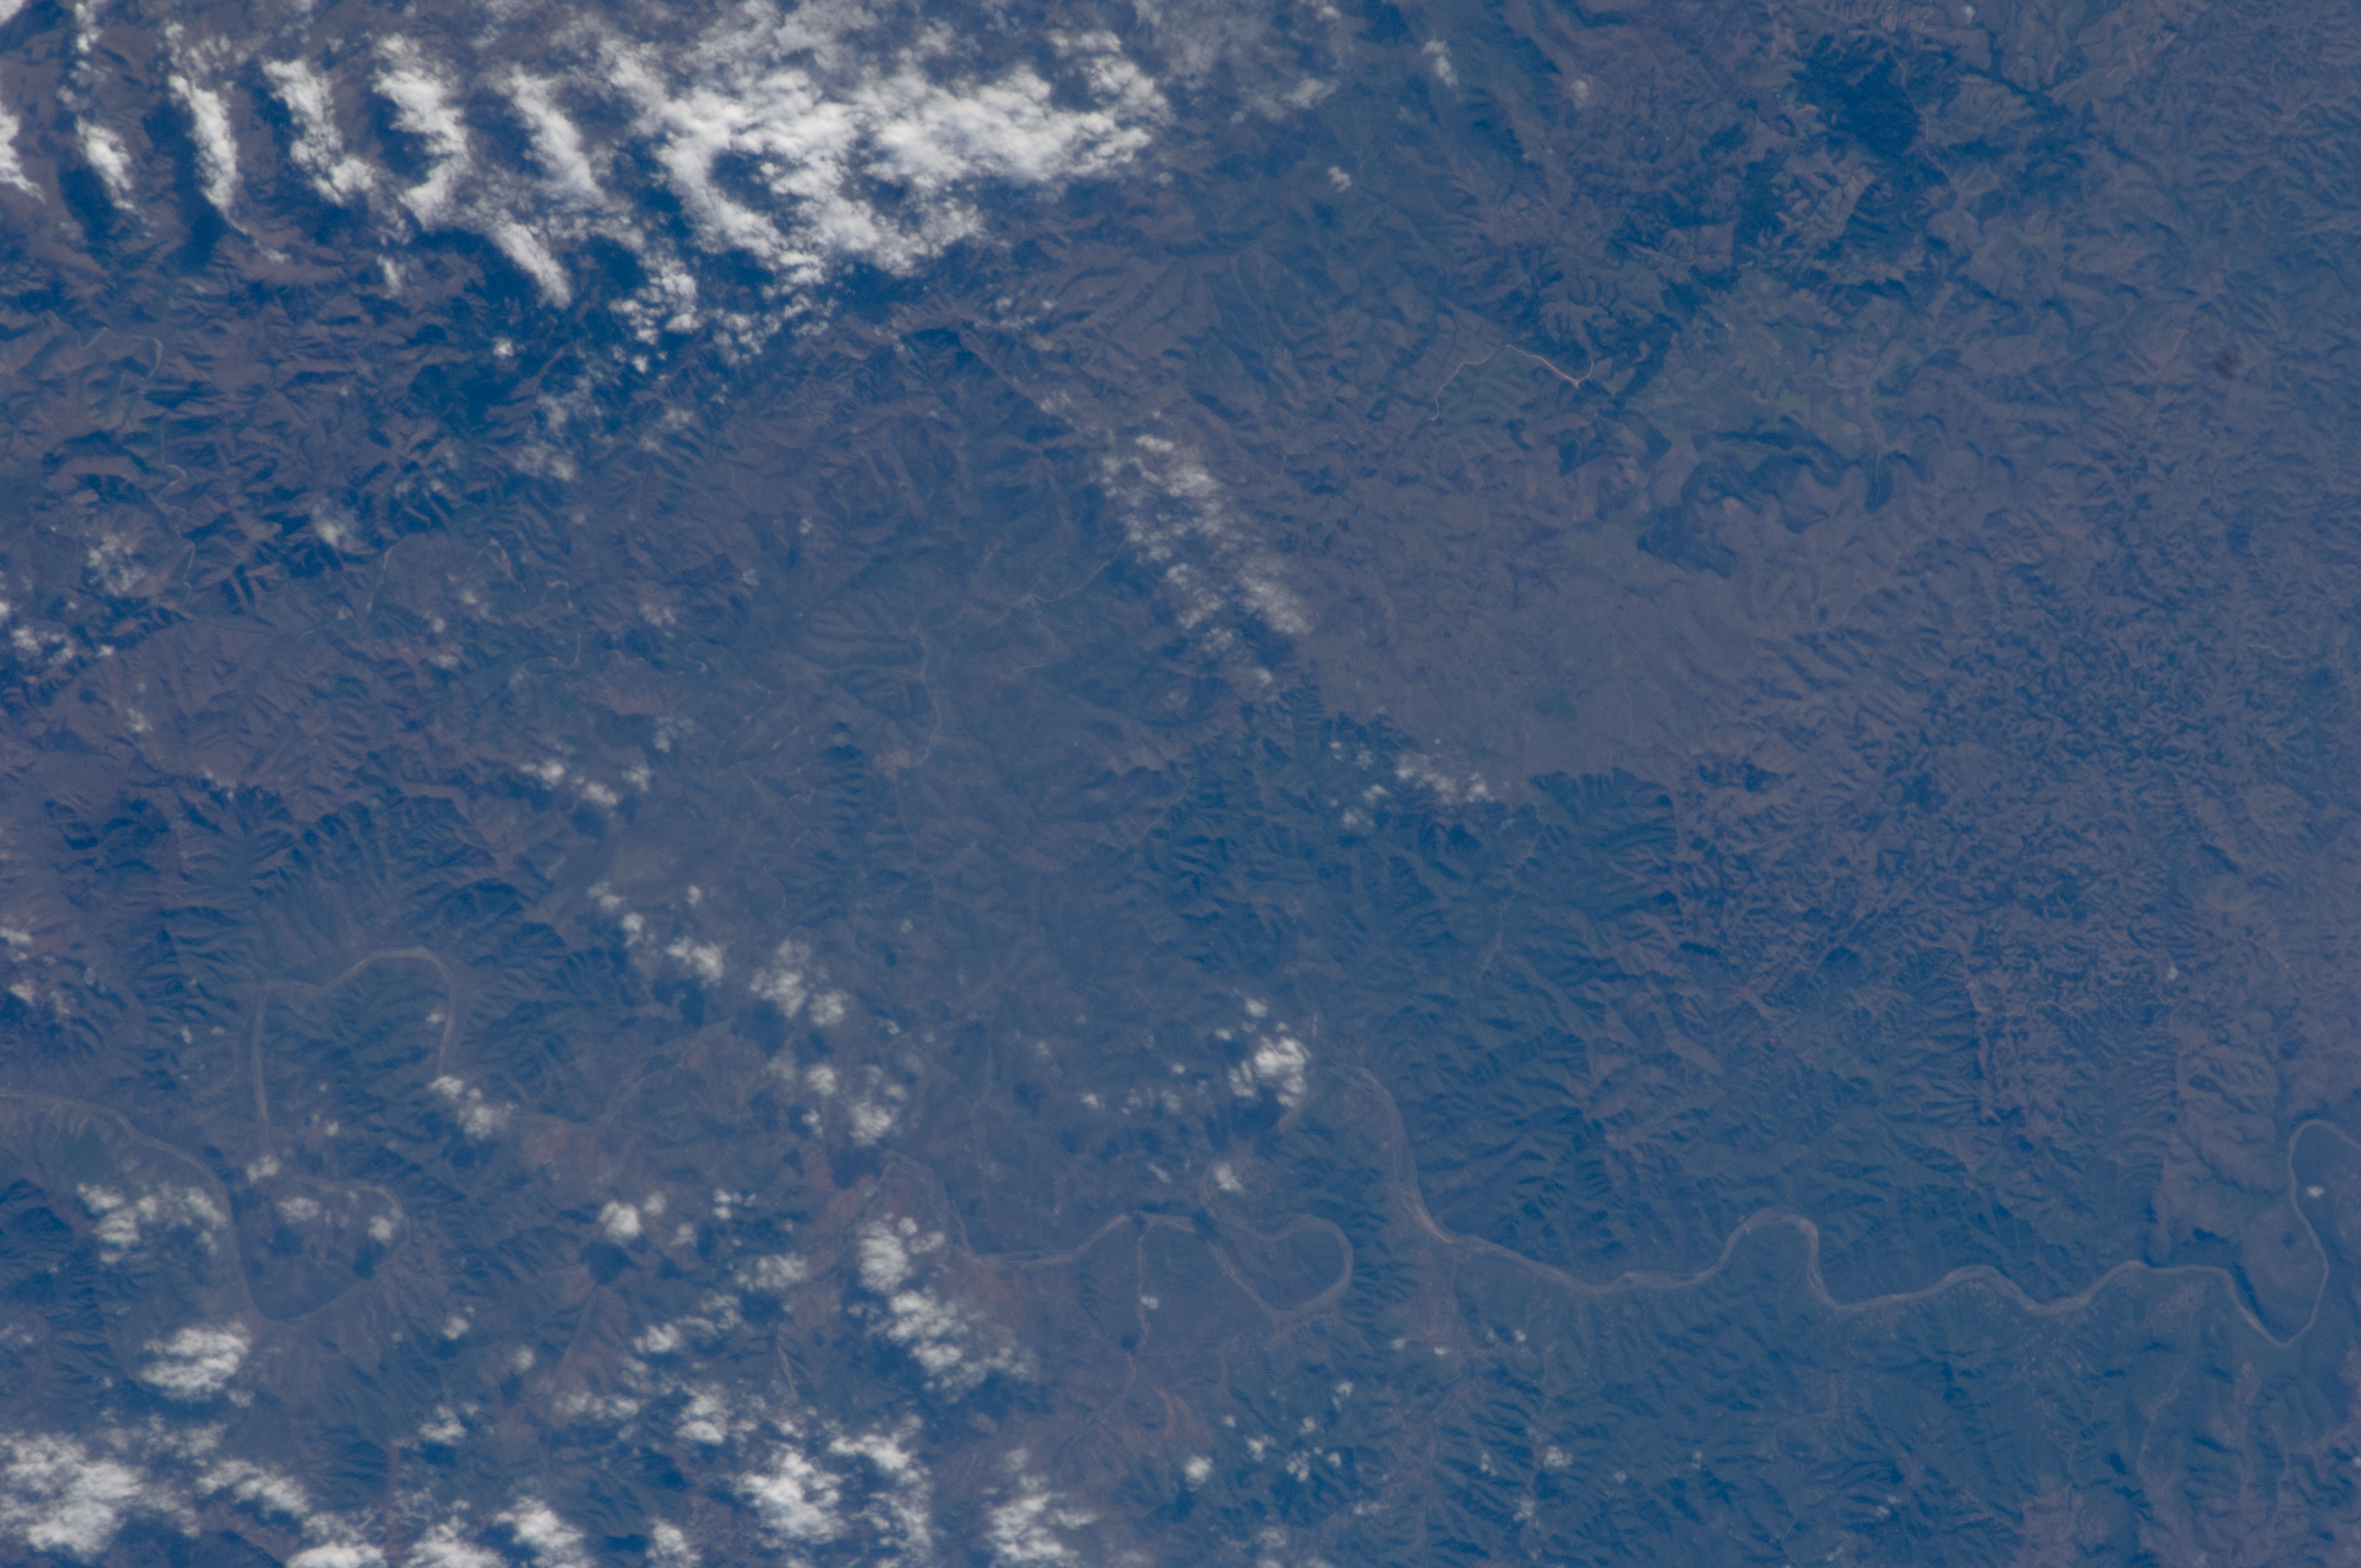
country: REPUBLIC SOUTH AFRICA
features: TUGELA R. VALLEY
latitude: -28.8
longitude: 31.2
